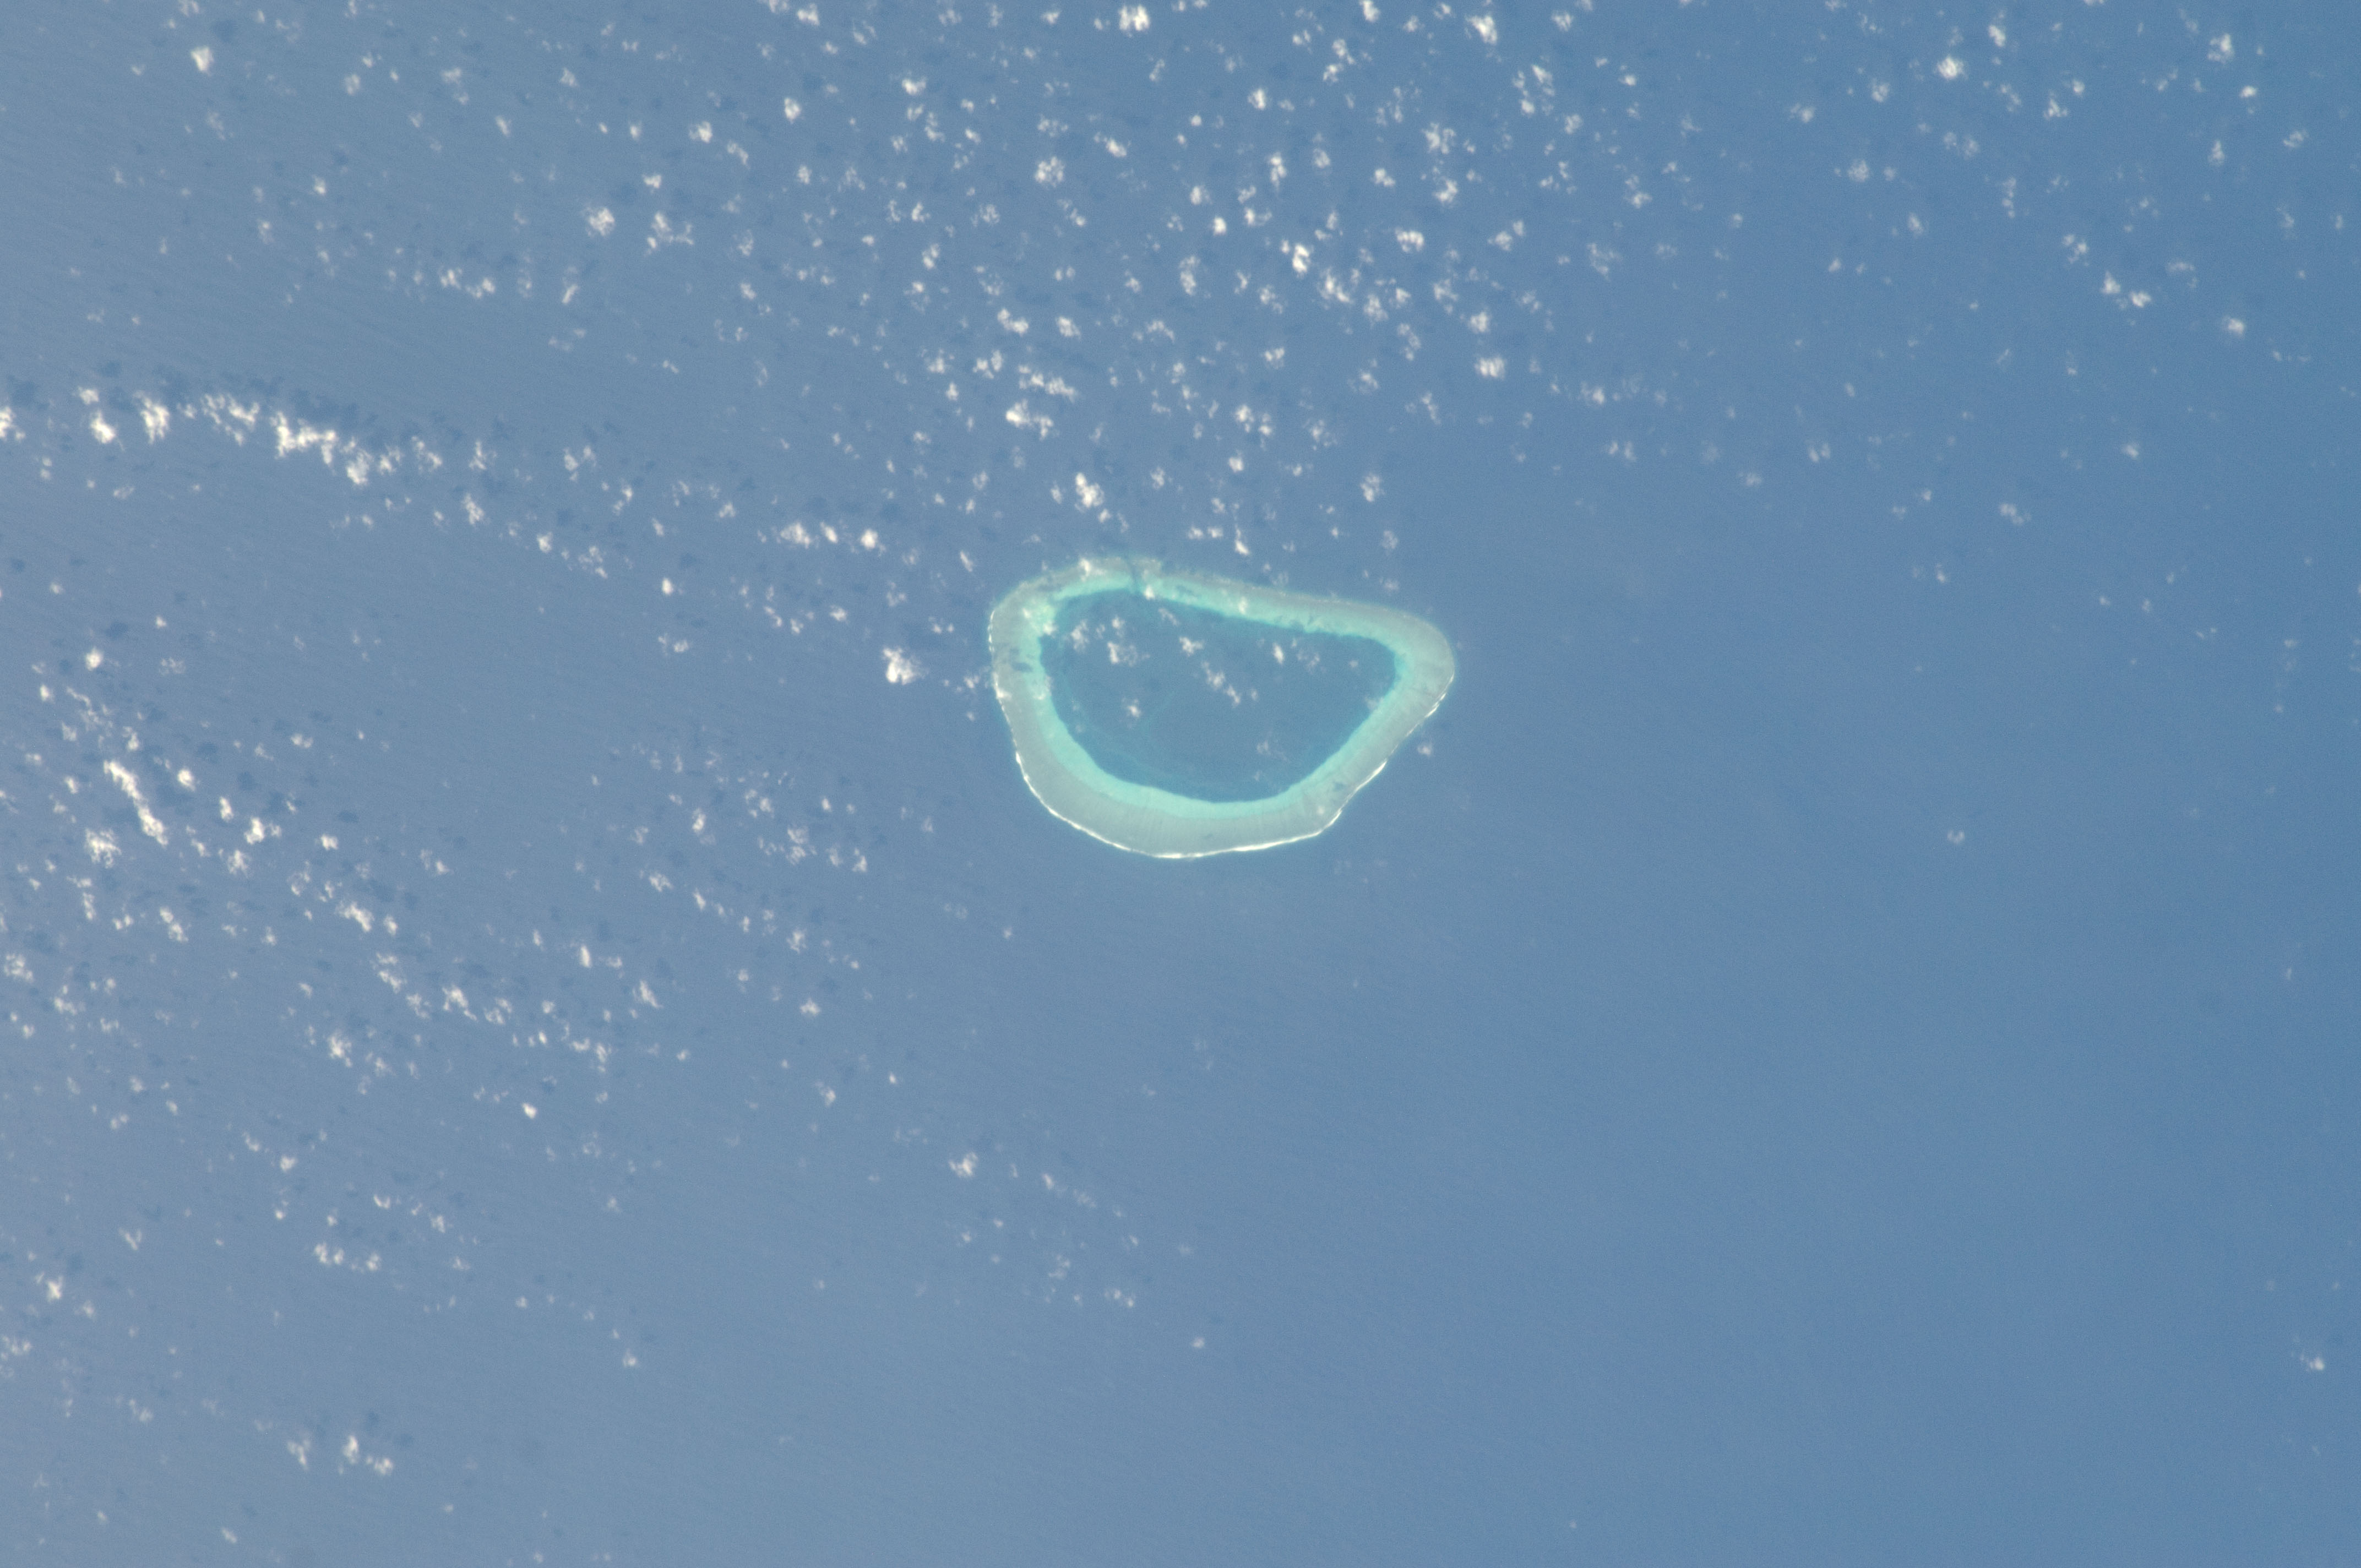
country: AUSTRALIA-WA
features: SERINGAPATAM REEF
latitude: -13.7
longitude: 122.0
